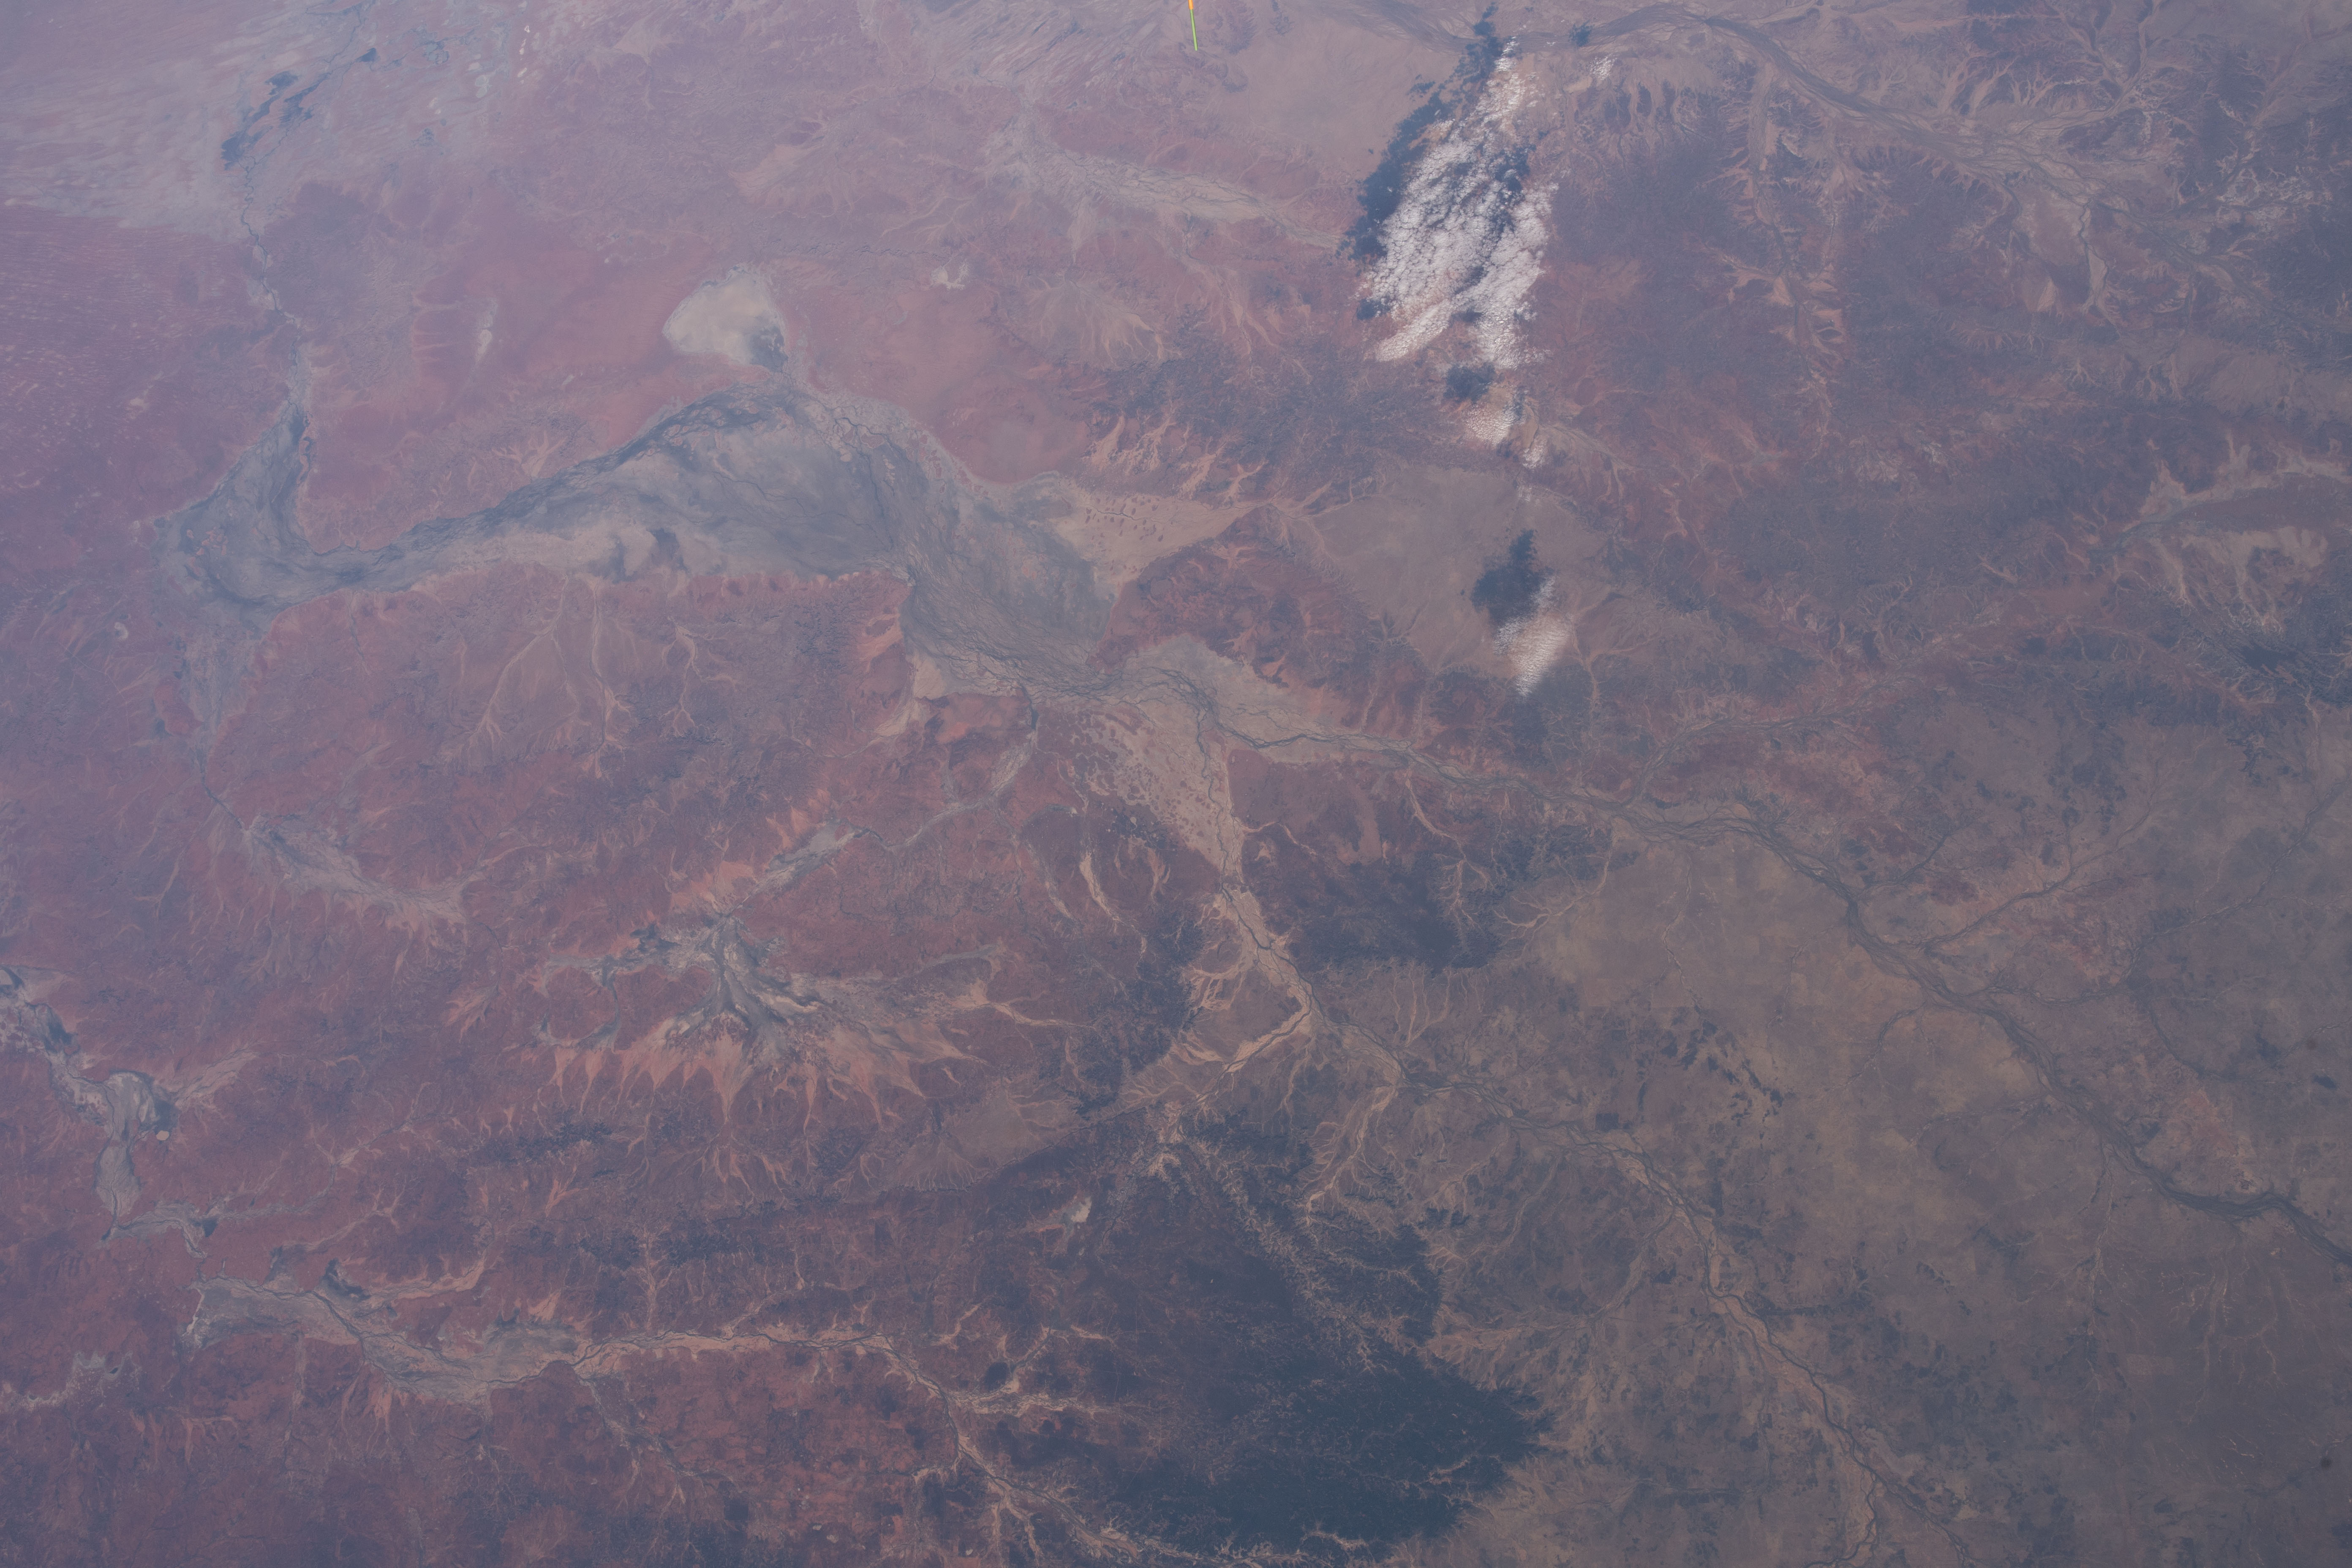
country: AUSTRALIA-Q
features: COOPERS CREEK, WELFORD NATIONAL PARK, AUSTRALIA
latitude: -25.5
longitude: 143.0
